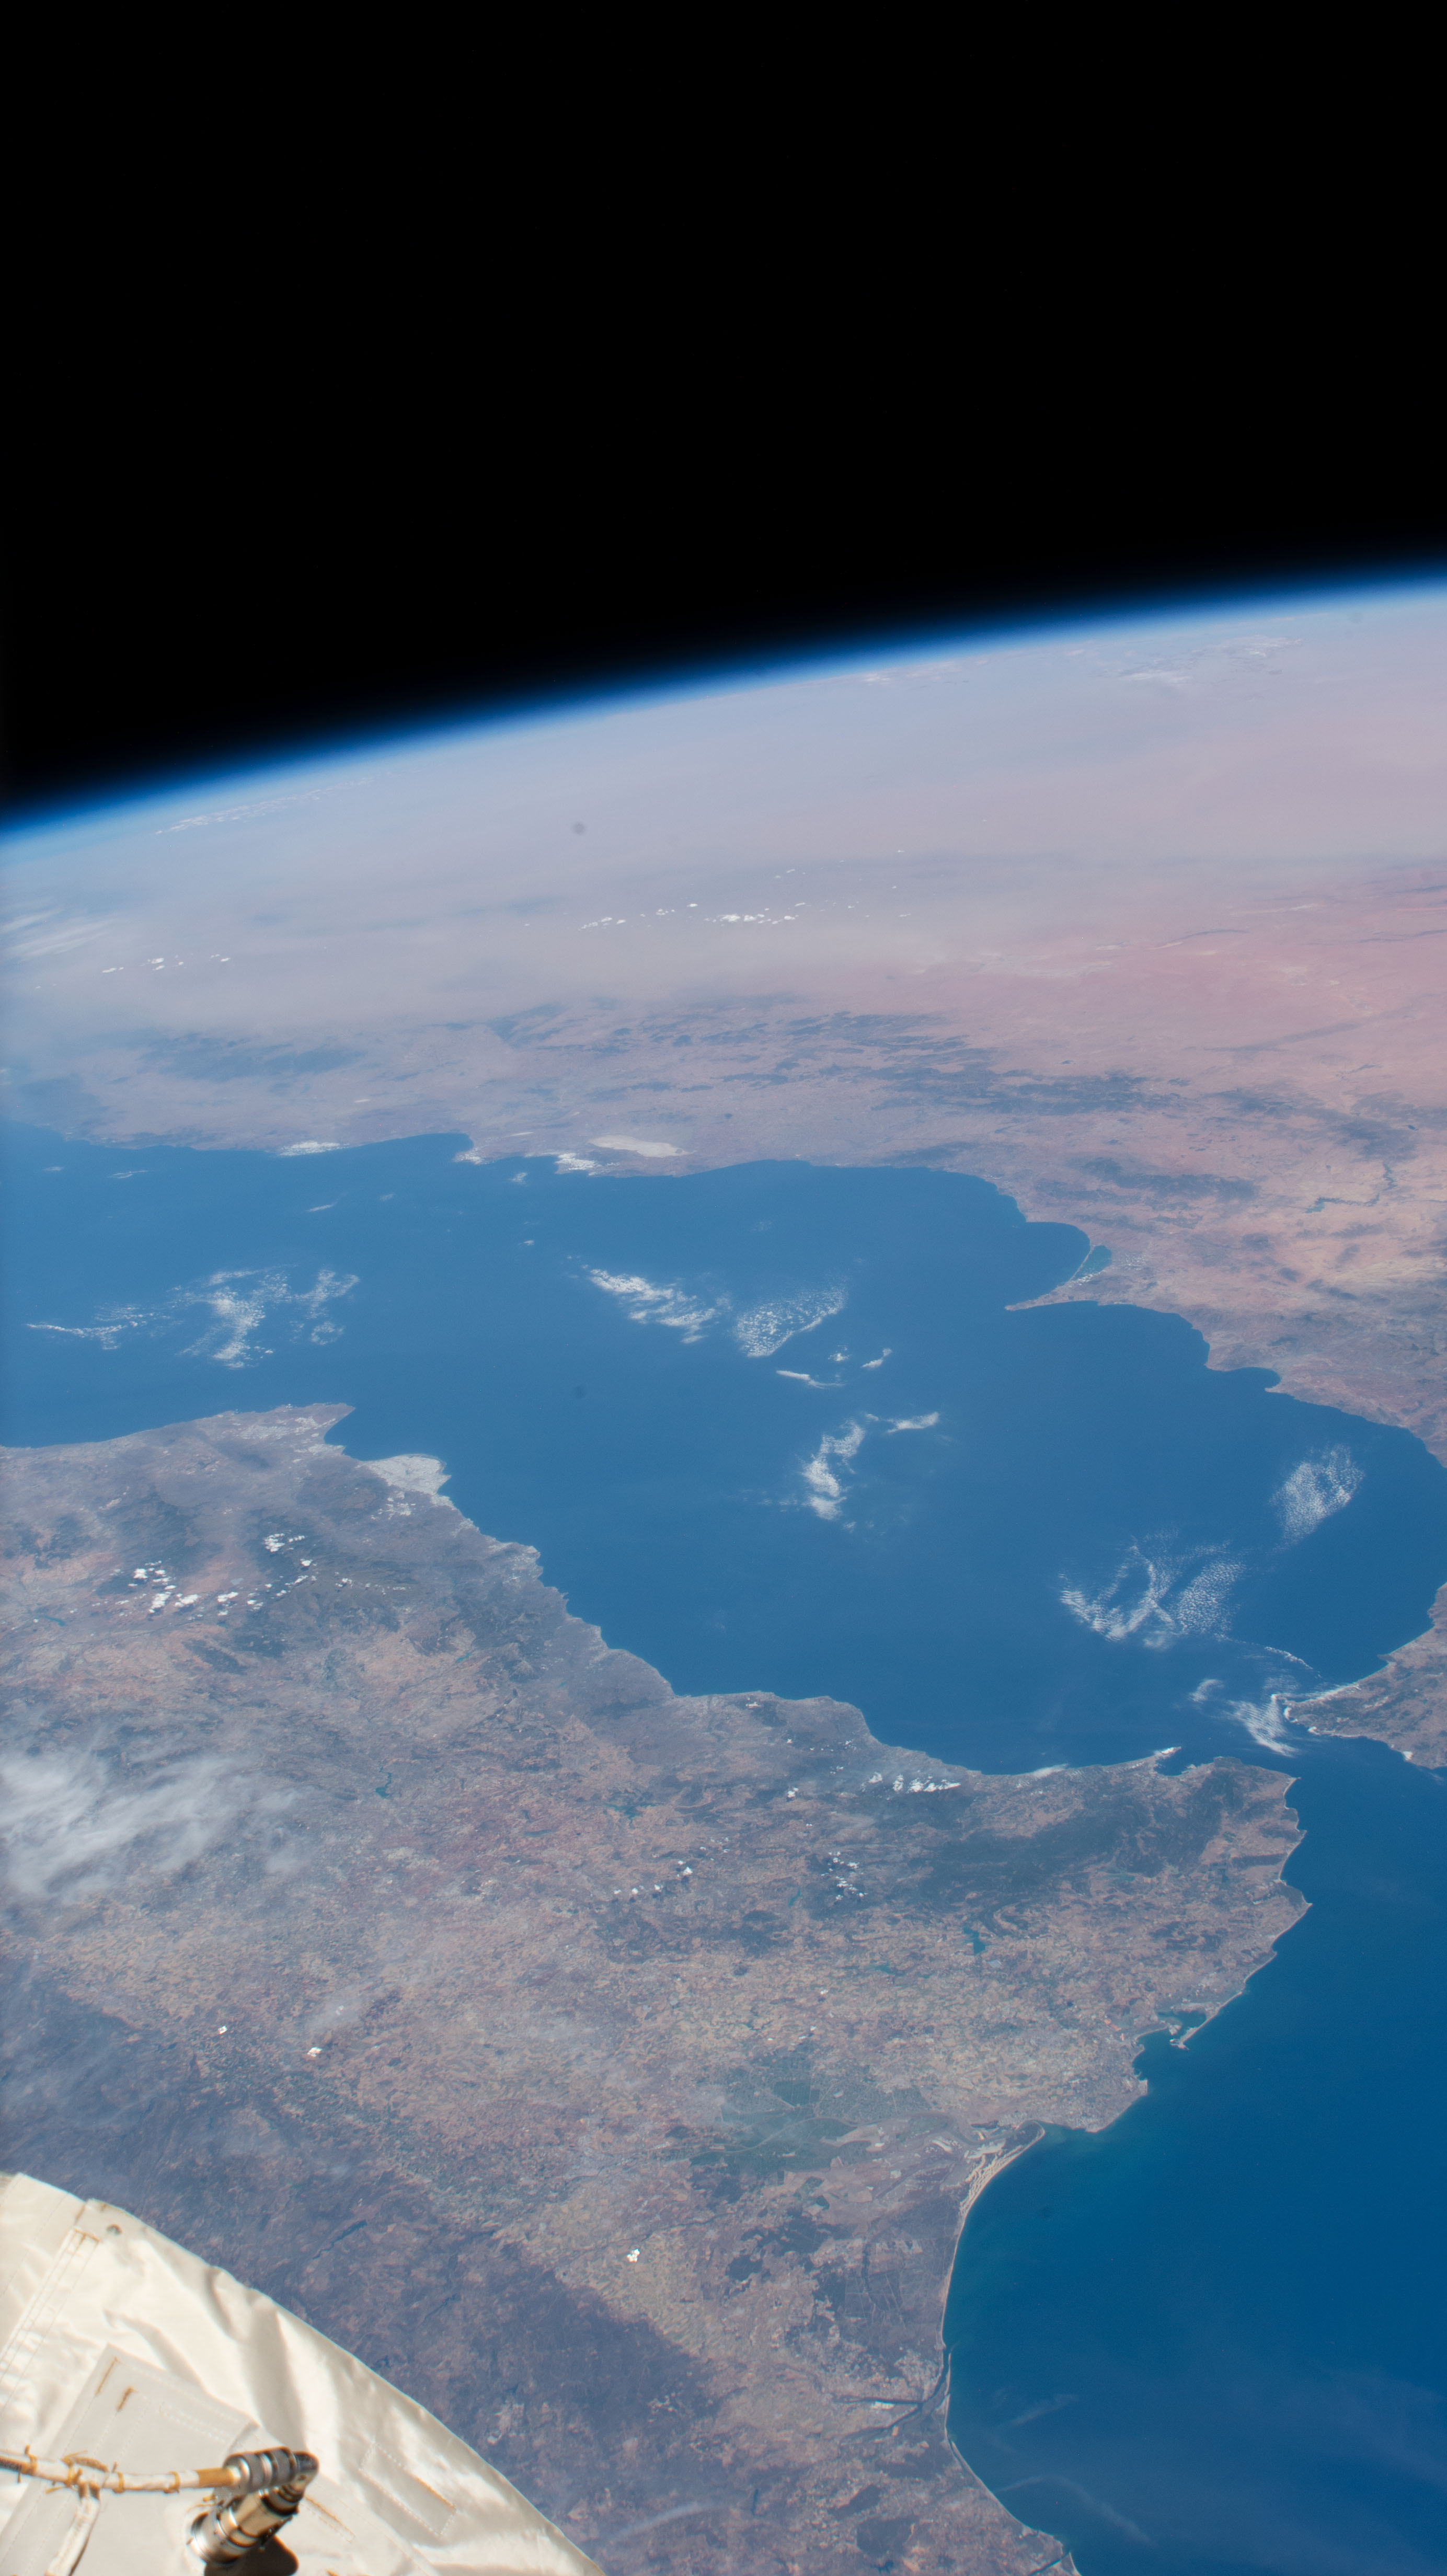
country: SPAIN
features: TANGIER, GIBRALTAR, MALAGA, FES, ALBORAN SEA, NORTH ATLANTIC OCEAN
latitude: 36.0
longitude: -3.5
